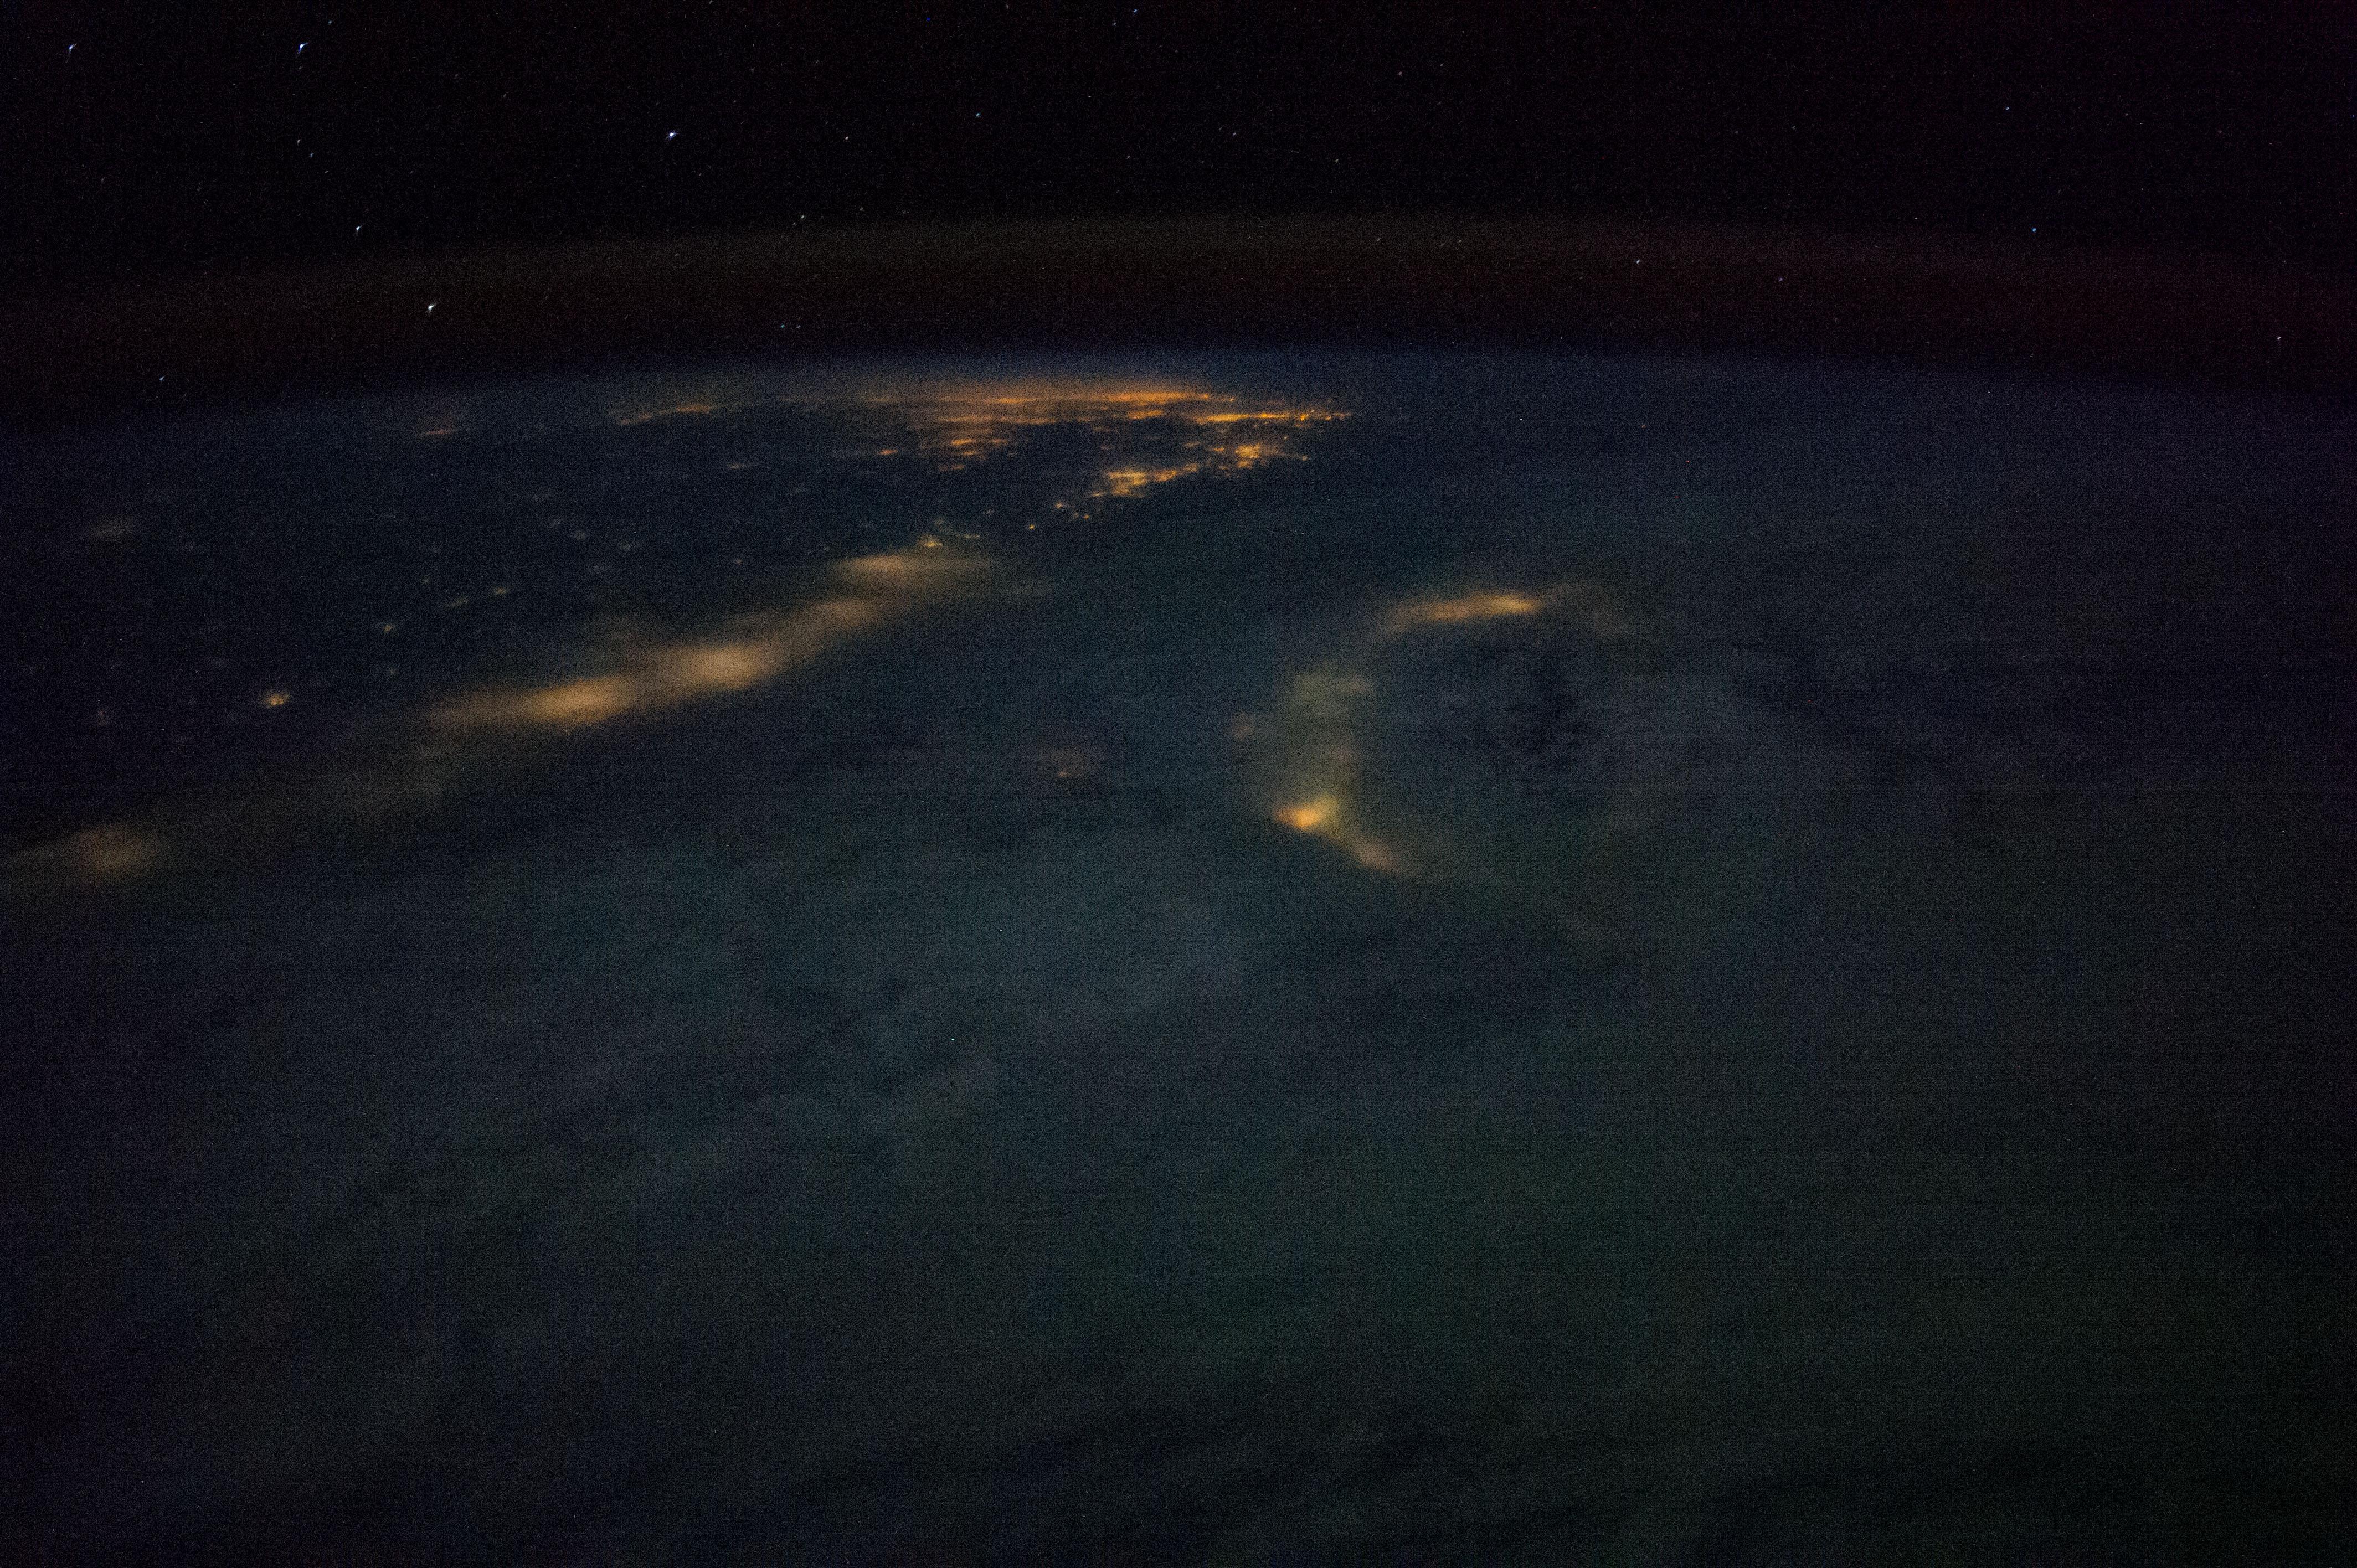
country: TAIWAN
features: SOUTH CHINA SEA, NIGHT, CLOUDS, EARTH LIMB, MAINLAND CHINA, TAIWAN
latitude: 23.4
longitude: 119.8
